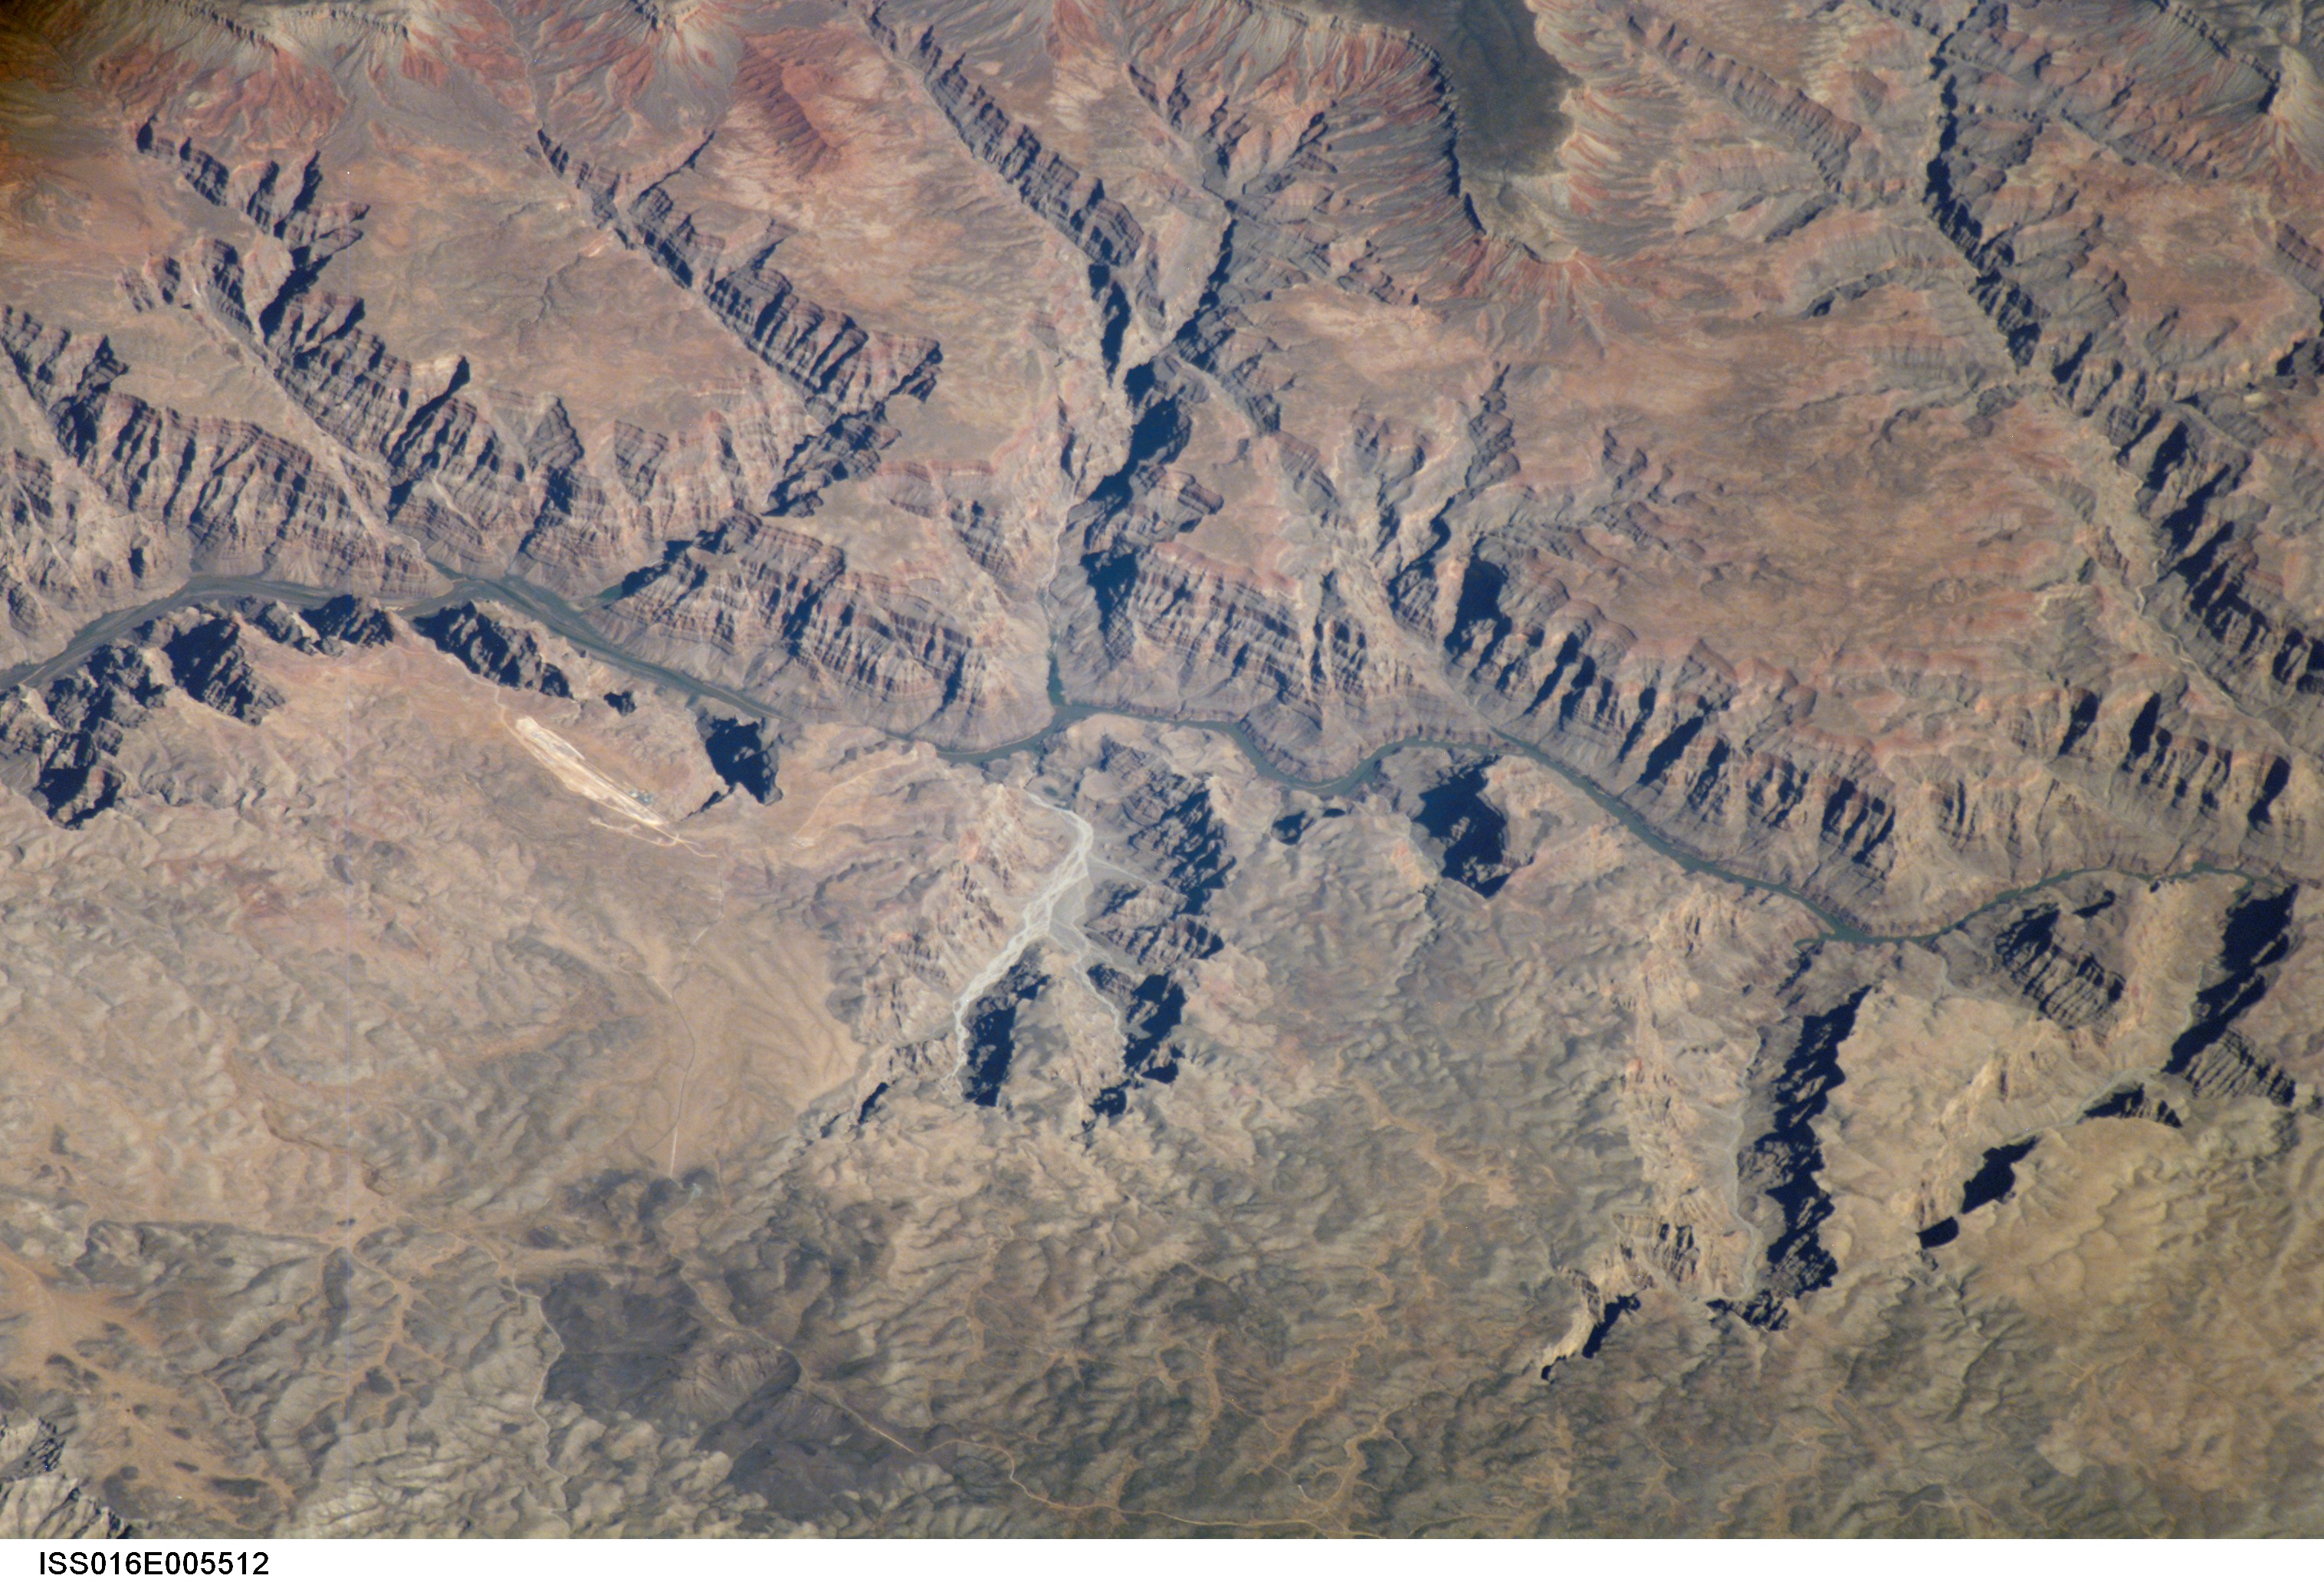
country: USA-ARIZONA
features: LOWER GRANITE GORGE, CANYONS
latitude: 36.0
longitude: -113.7
